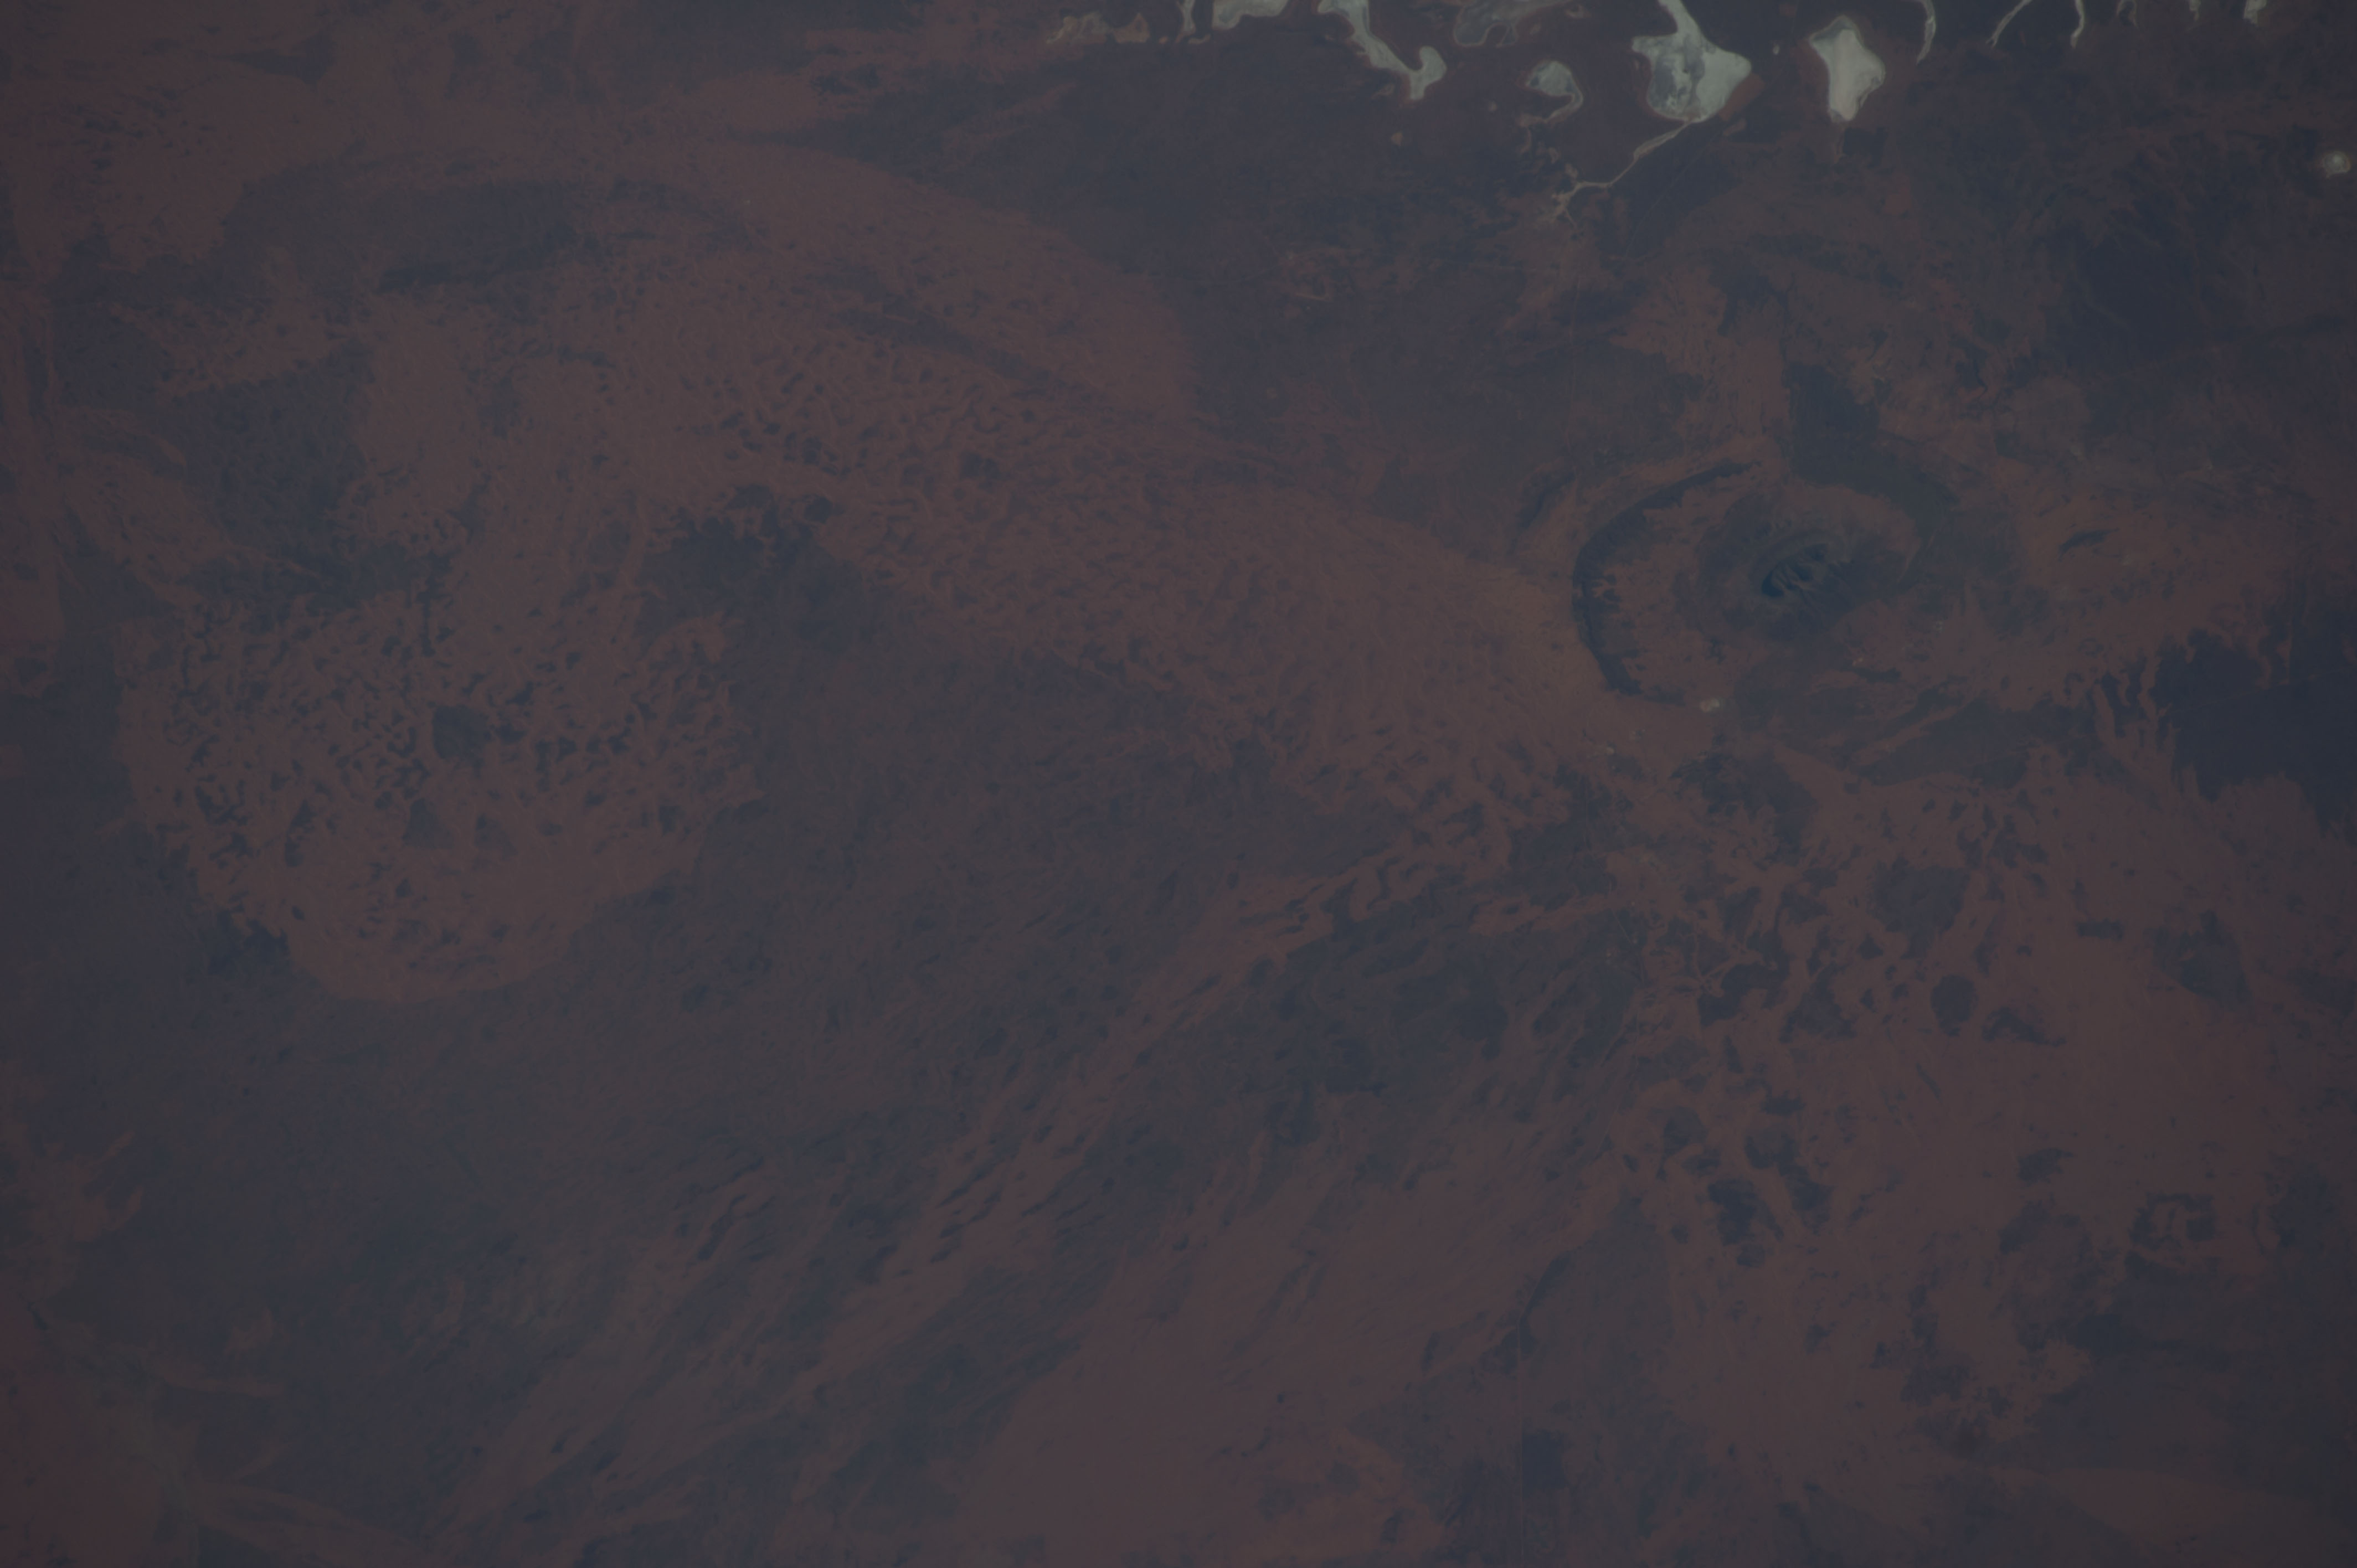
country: AUSTRALIA-NT
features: MT. CONNER
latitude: -25.5
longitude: 131.7
